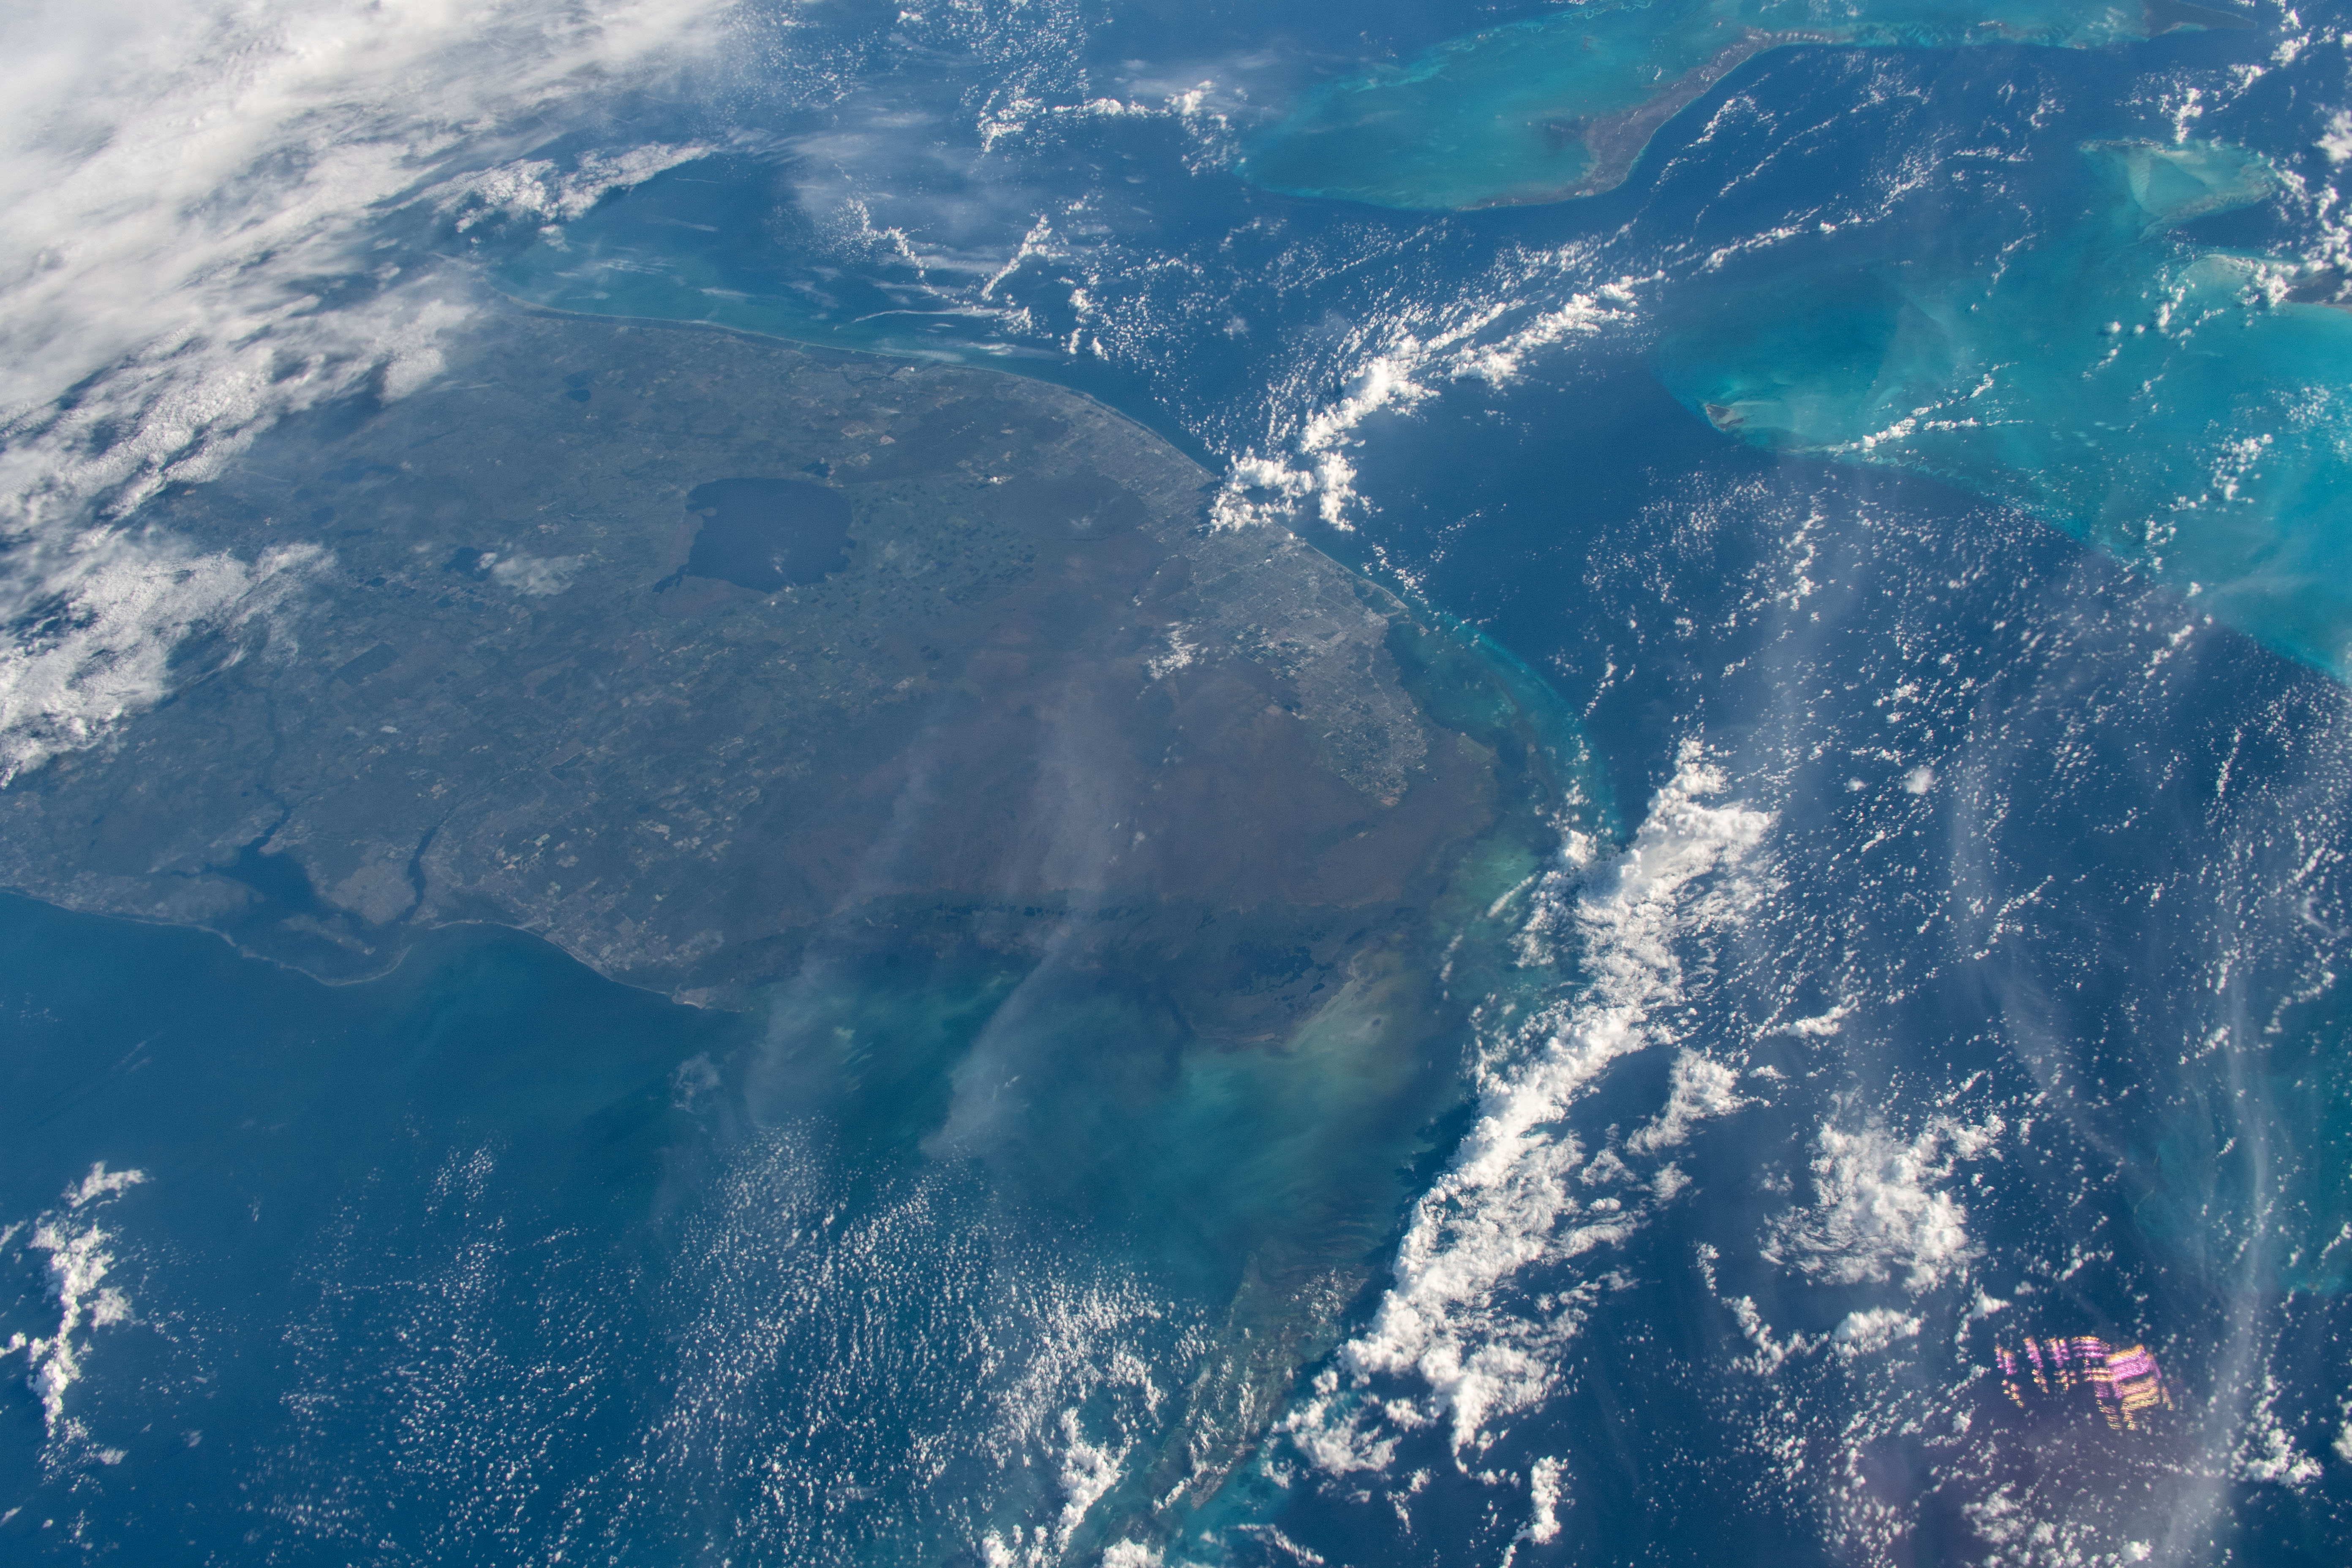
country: USA-FLORIDA
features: FLORIDA, LAKE OKEECHOBEE
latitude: 26.0
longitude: -80.5
